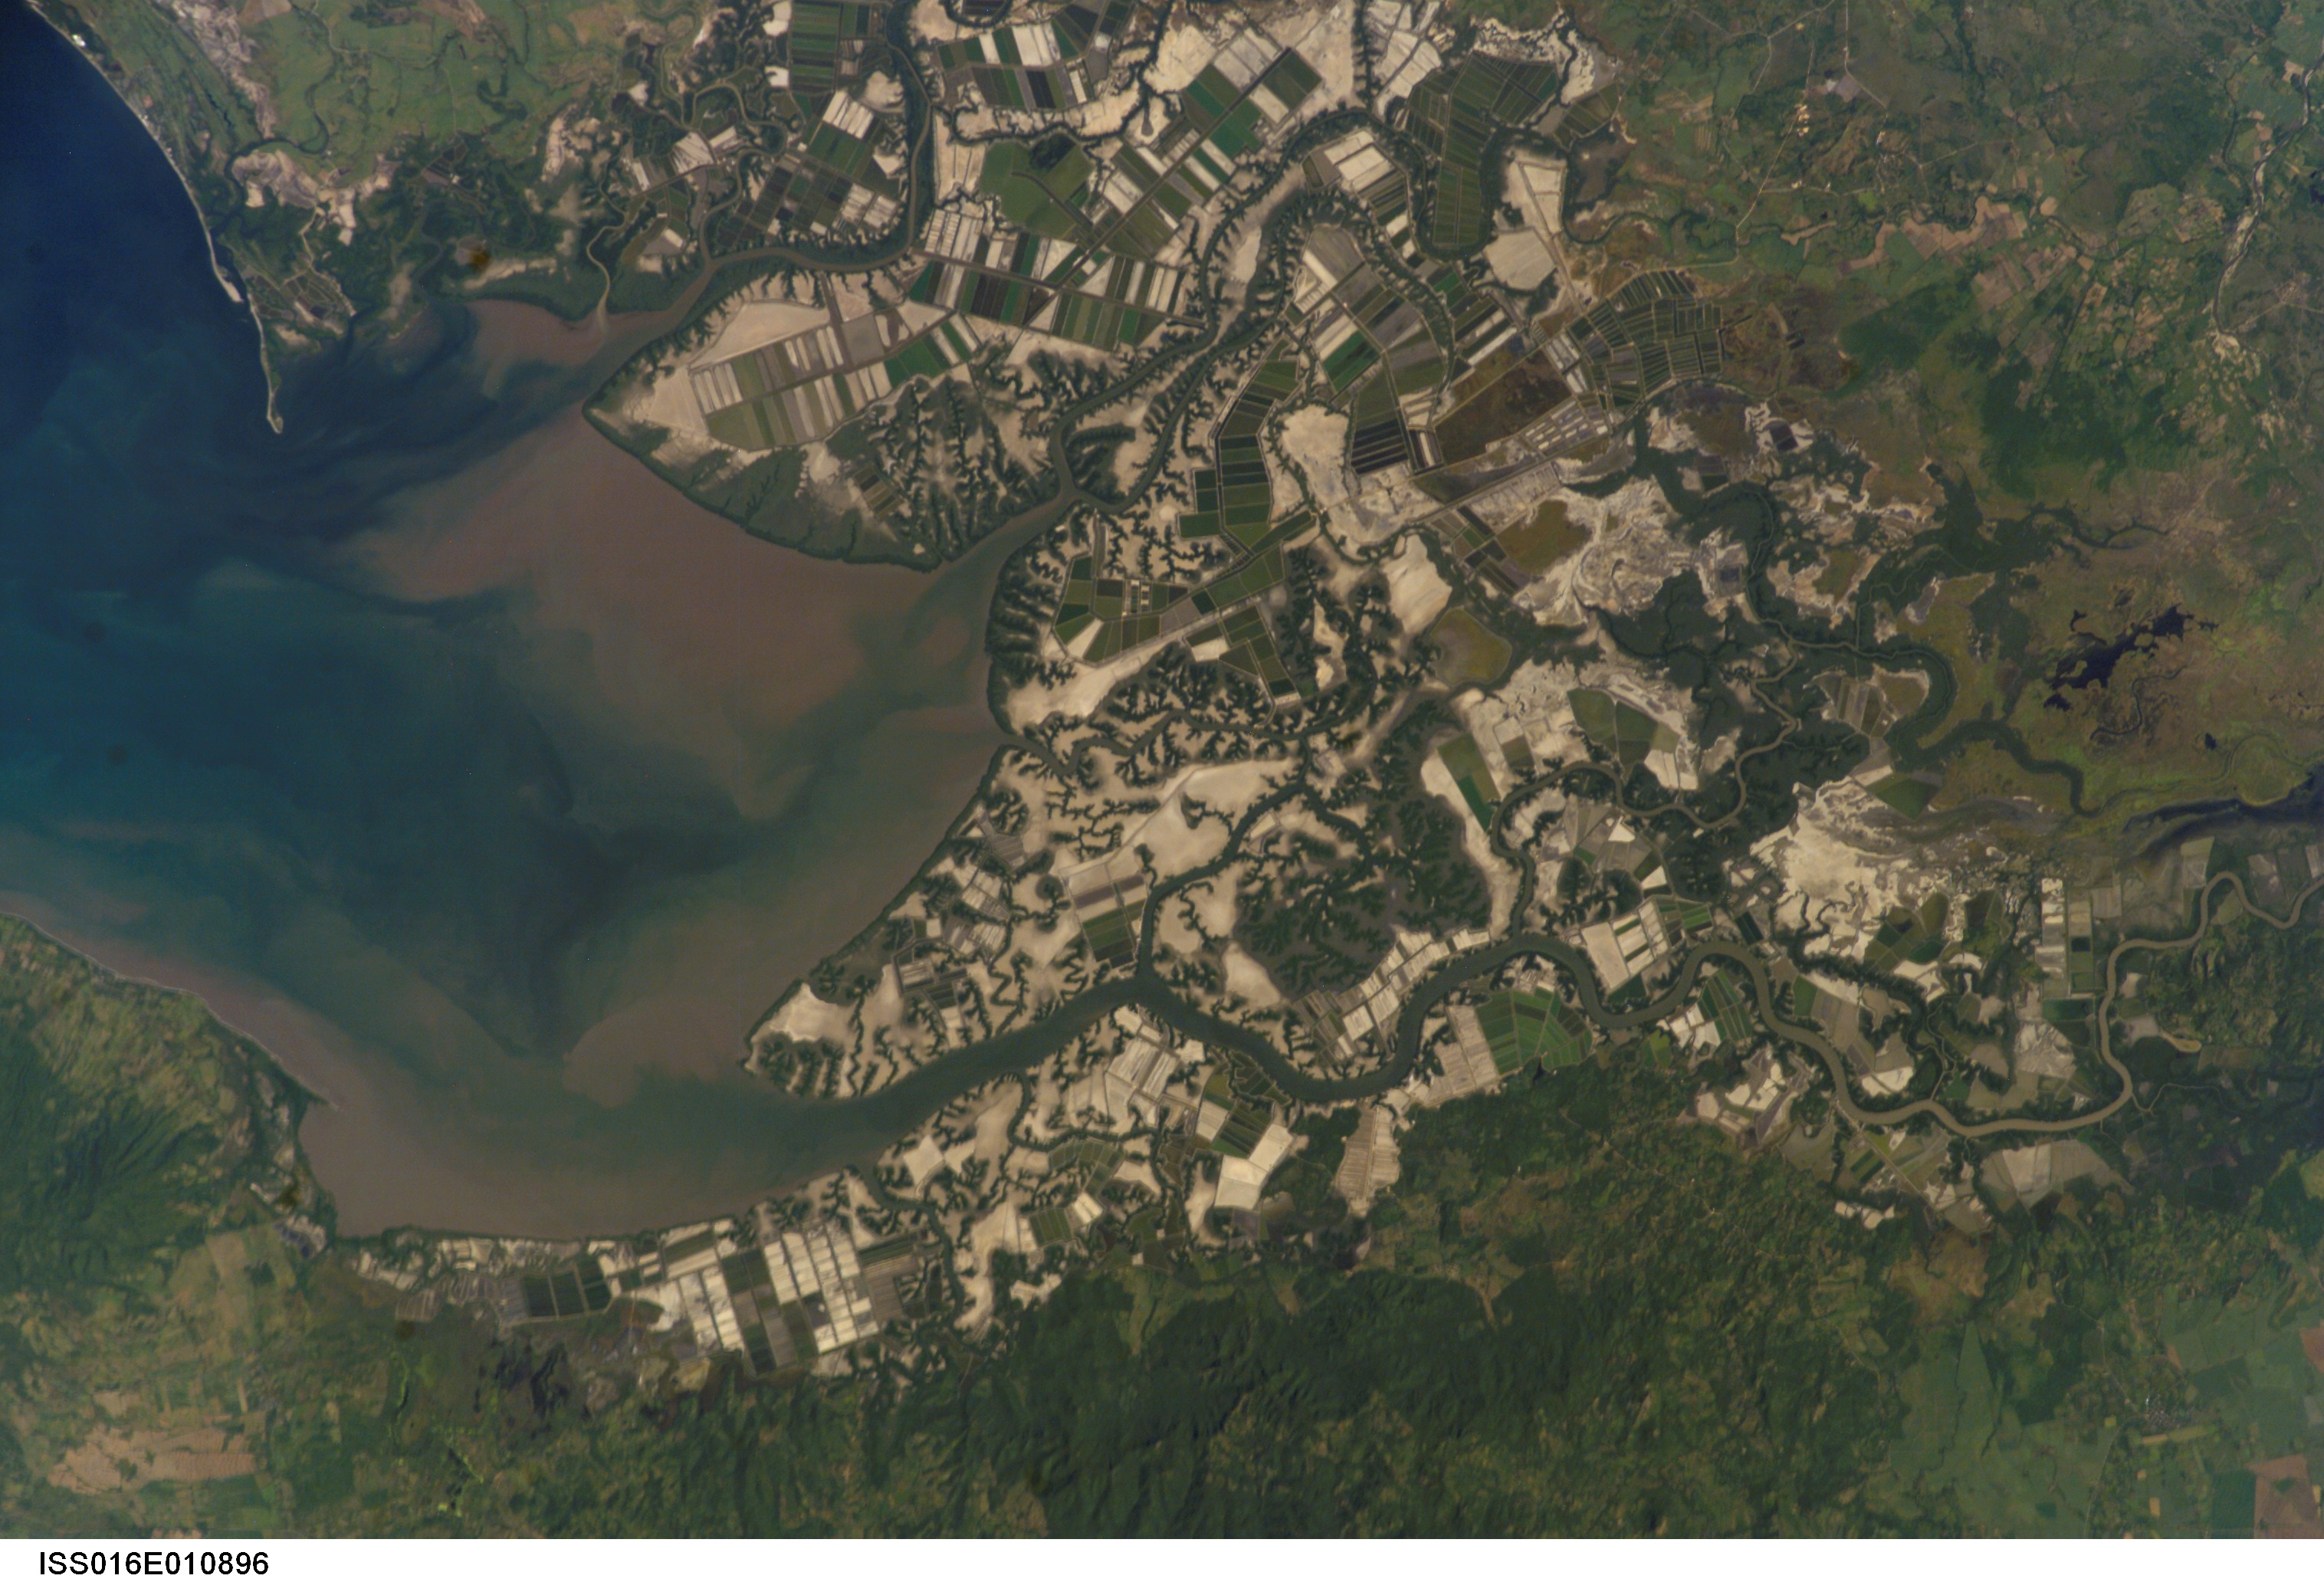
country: NICARAGUA
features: SE. G. OF FONSECA, EST., AGR.
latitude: 13.0
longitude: -87.5
